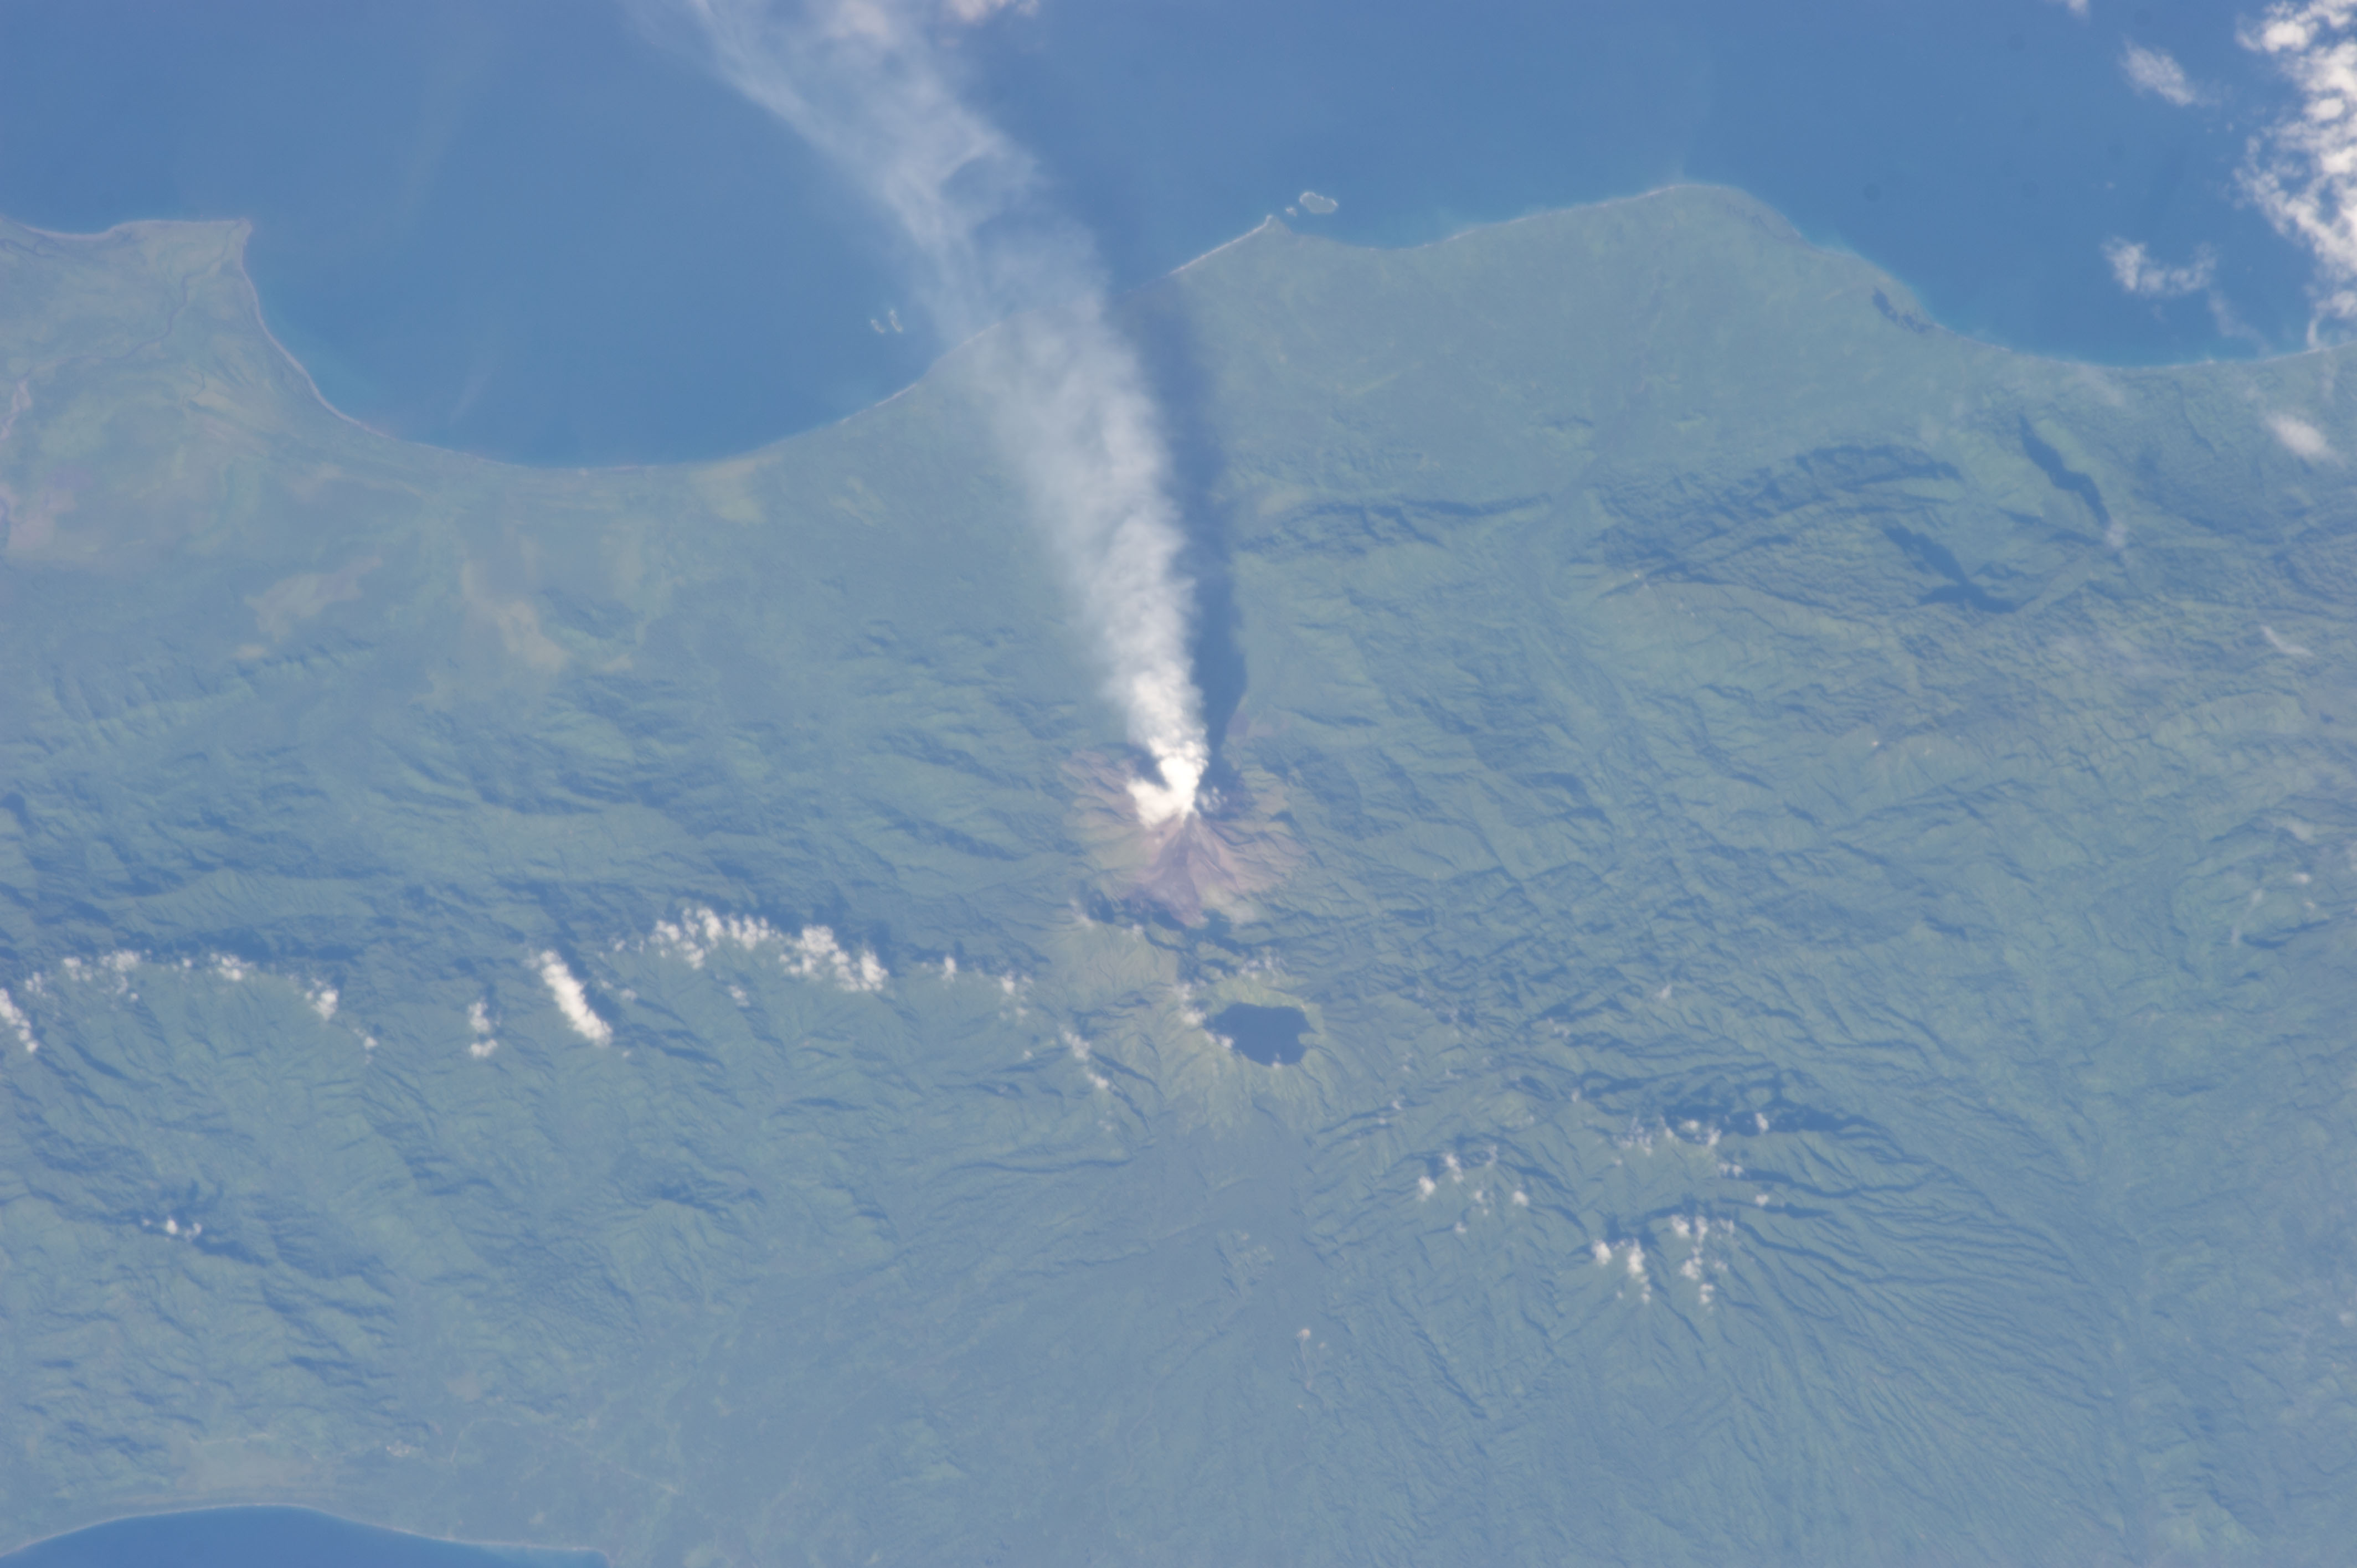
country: PAPUA NEW GUINEA
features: PAPUA NEW GUINEA, SOLOMON ISLANDS, BOUGAINVILLE, BAGANA VOLCANO ERUPTION, CRATER LAKE BILLY MITCHELL, SOLOMON SEA, PACIFIC OCEAN,PAPUA NEW GUINEA, BOUGAINVILLE ISLAND, BAGANA VOLCANO,BOUGAINVILLE I., BAGANA VOL., BILLY MITCHELL VOL.,BOUGAINVILLE ISLAND PAPUA NEW GUINEA, BAGANA VOLCANO, BILLY MITCHELL CALDERA LAKE,CRATER LAKE,BILLY MITCHELL VOLCANO,SOLOMAN SEA,CRATER LAKE BILLY MITCHELL,PAPUA NEW GUINEA,SOLOMON ISLANDS,SOLOMON SEA,VOLCANO,BOUGAINVILLE ISLAND,PACIFIC OCEAN,BAGANA VOLCANO ERUPTION,BOUGAINVILLE,BAGANA VOLCANO
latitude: -6.1
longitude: 155.2
